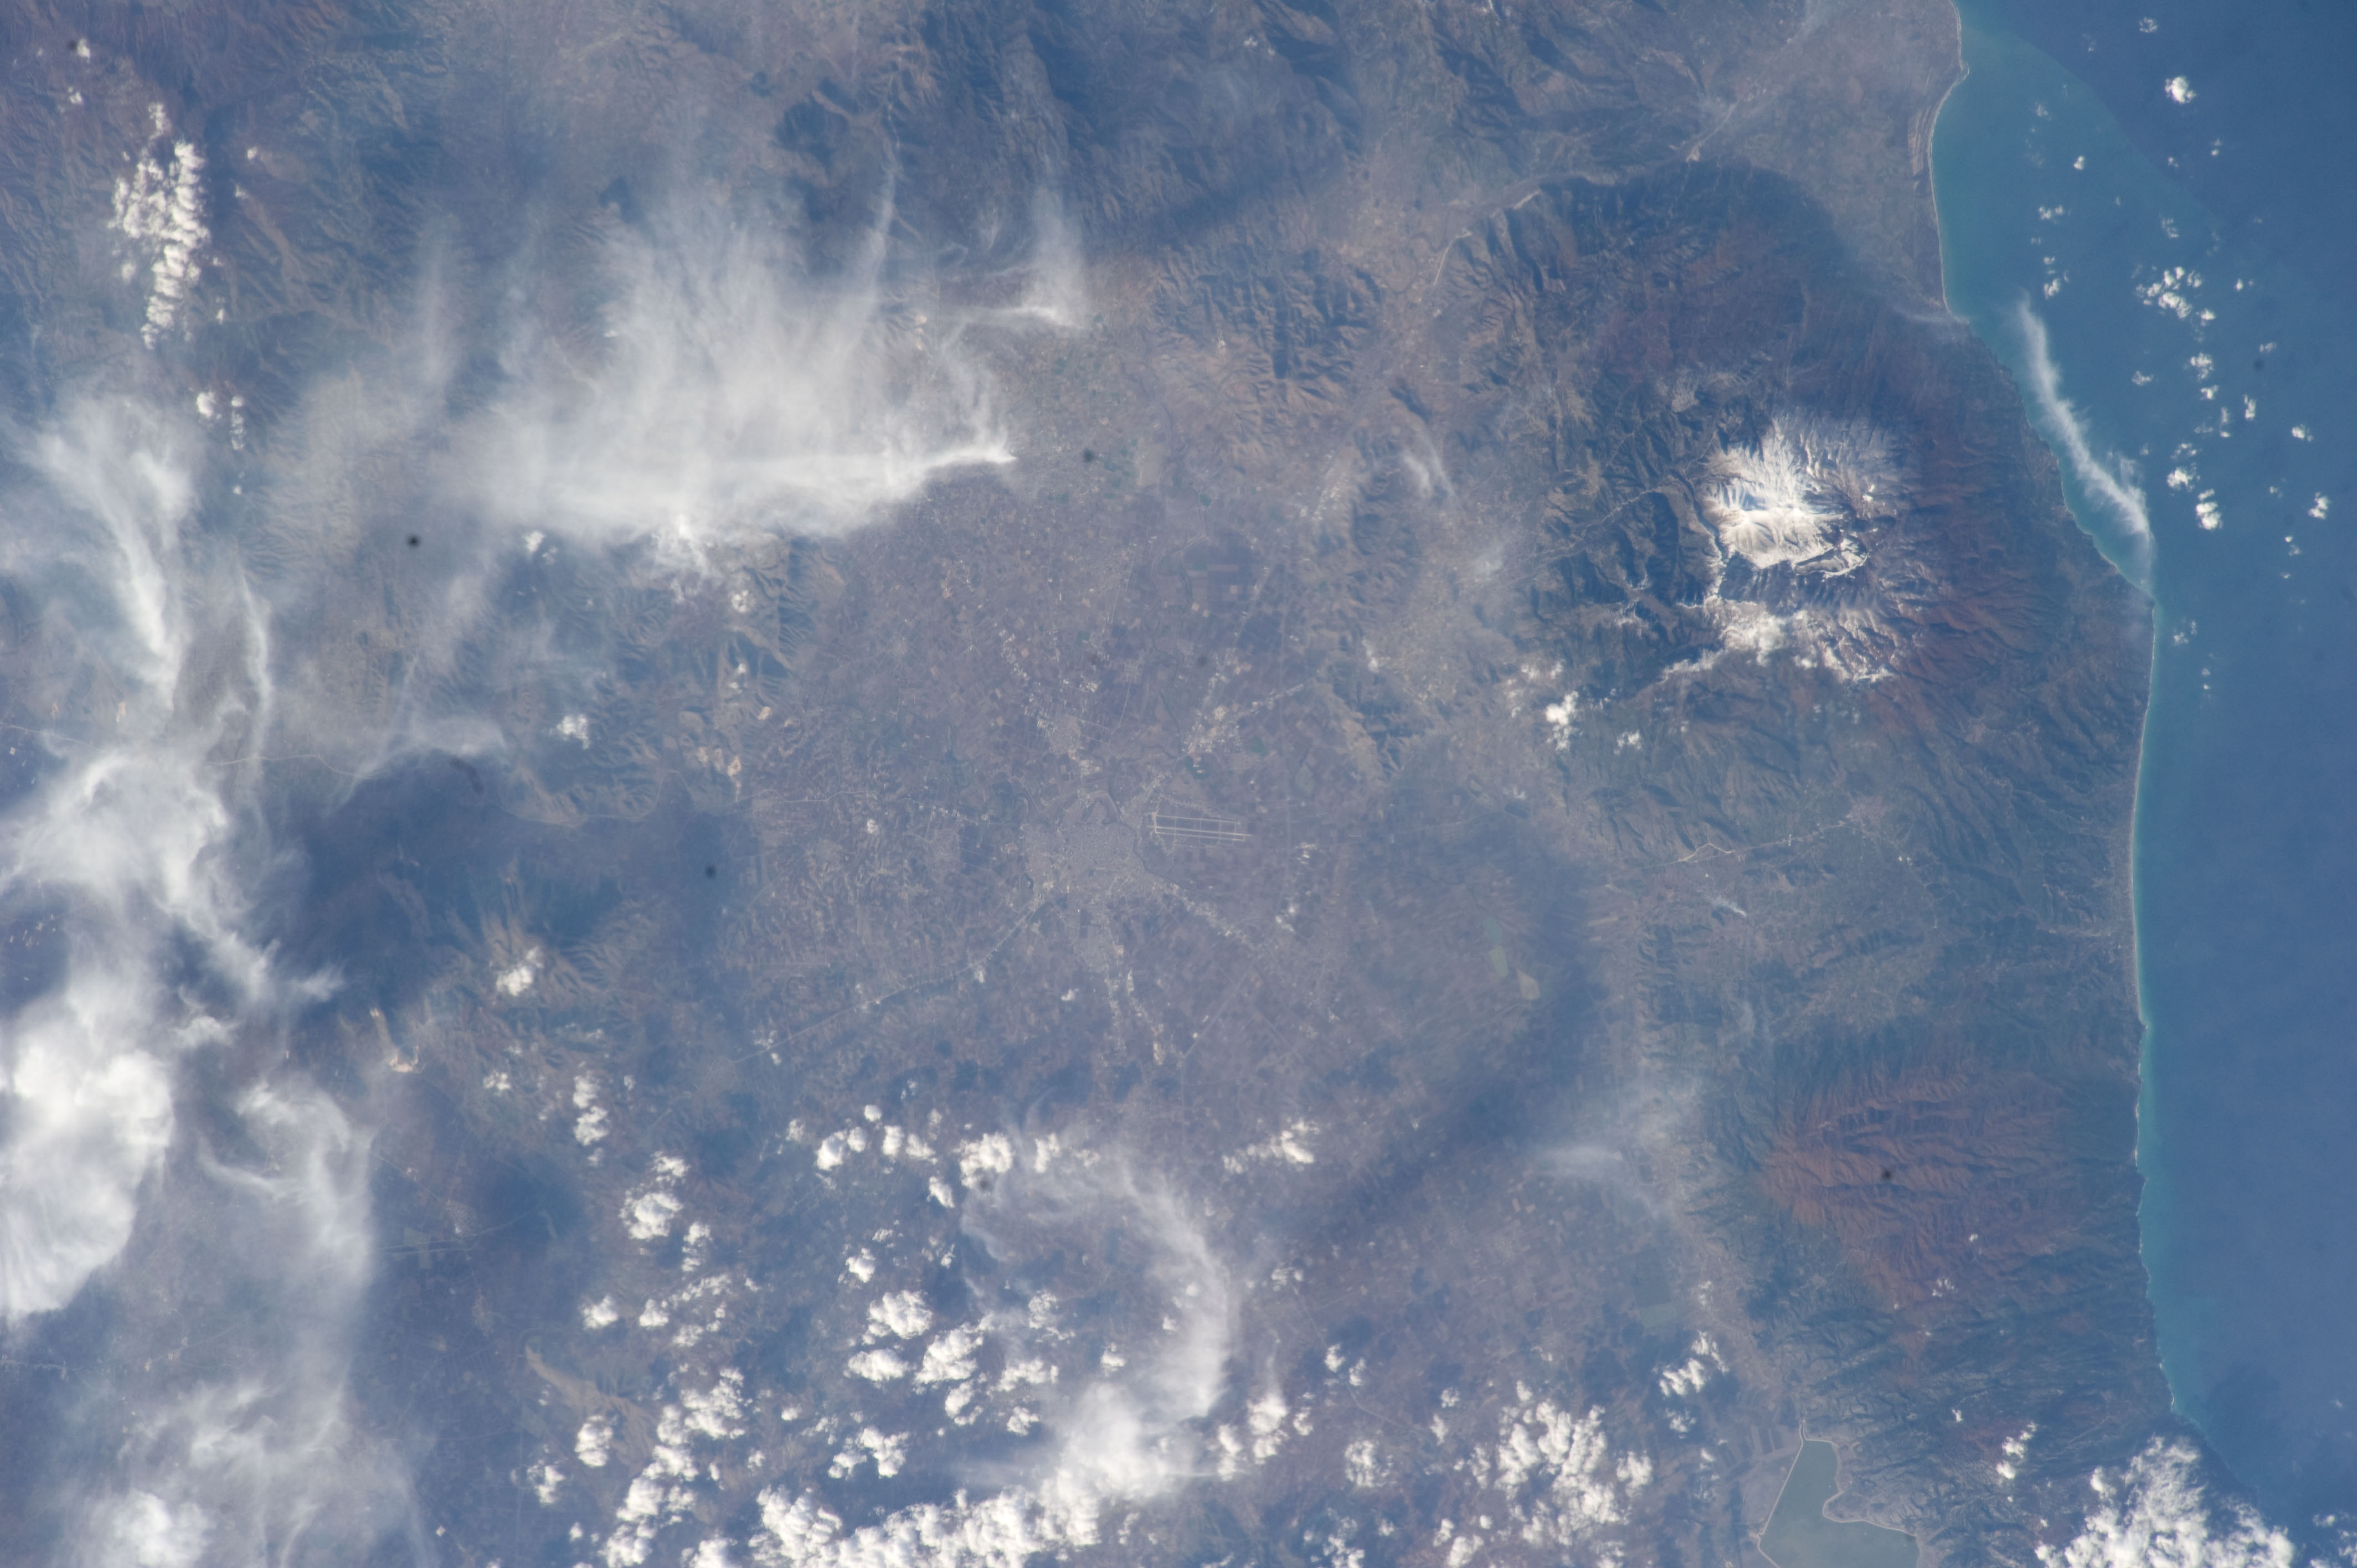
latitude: 39.7
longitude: 22.4
